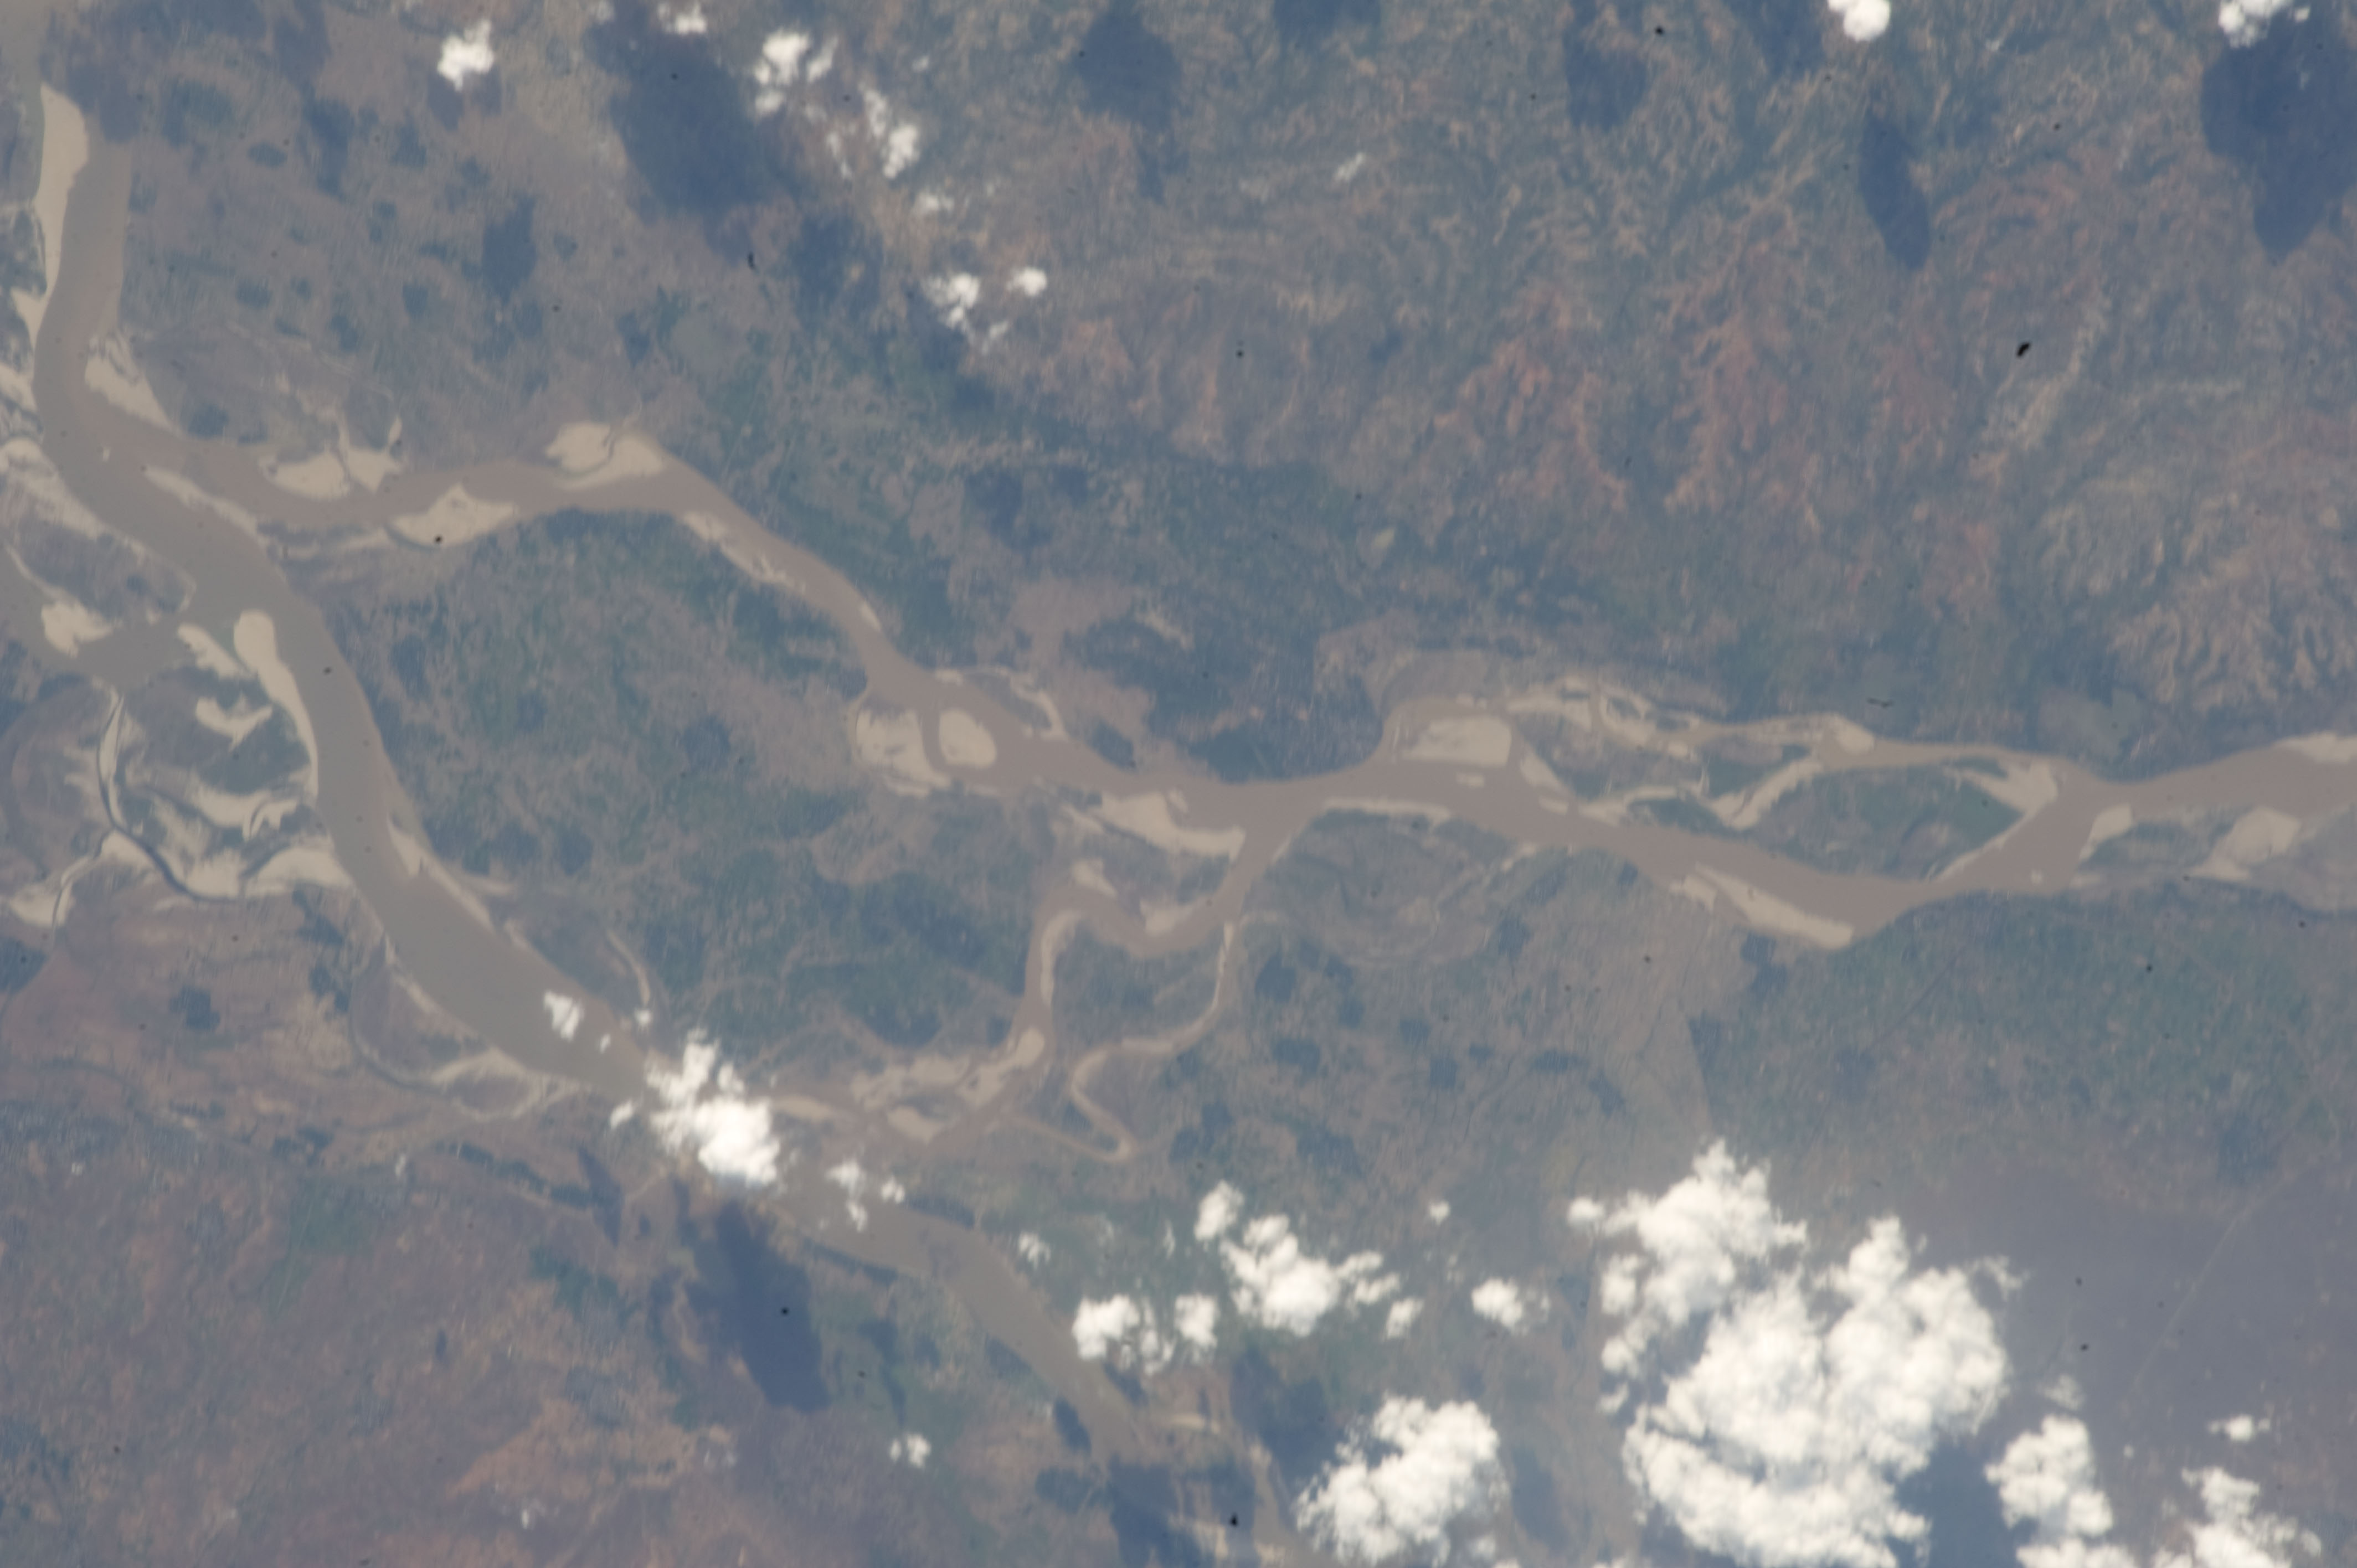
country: MYANMAR (BURMA)
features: IRRAWADY R. FLOODPLAIN, AGR., HAZE
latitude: 21.6
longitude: 95.3
